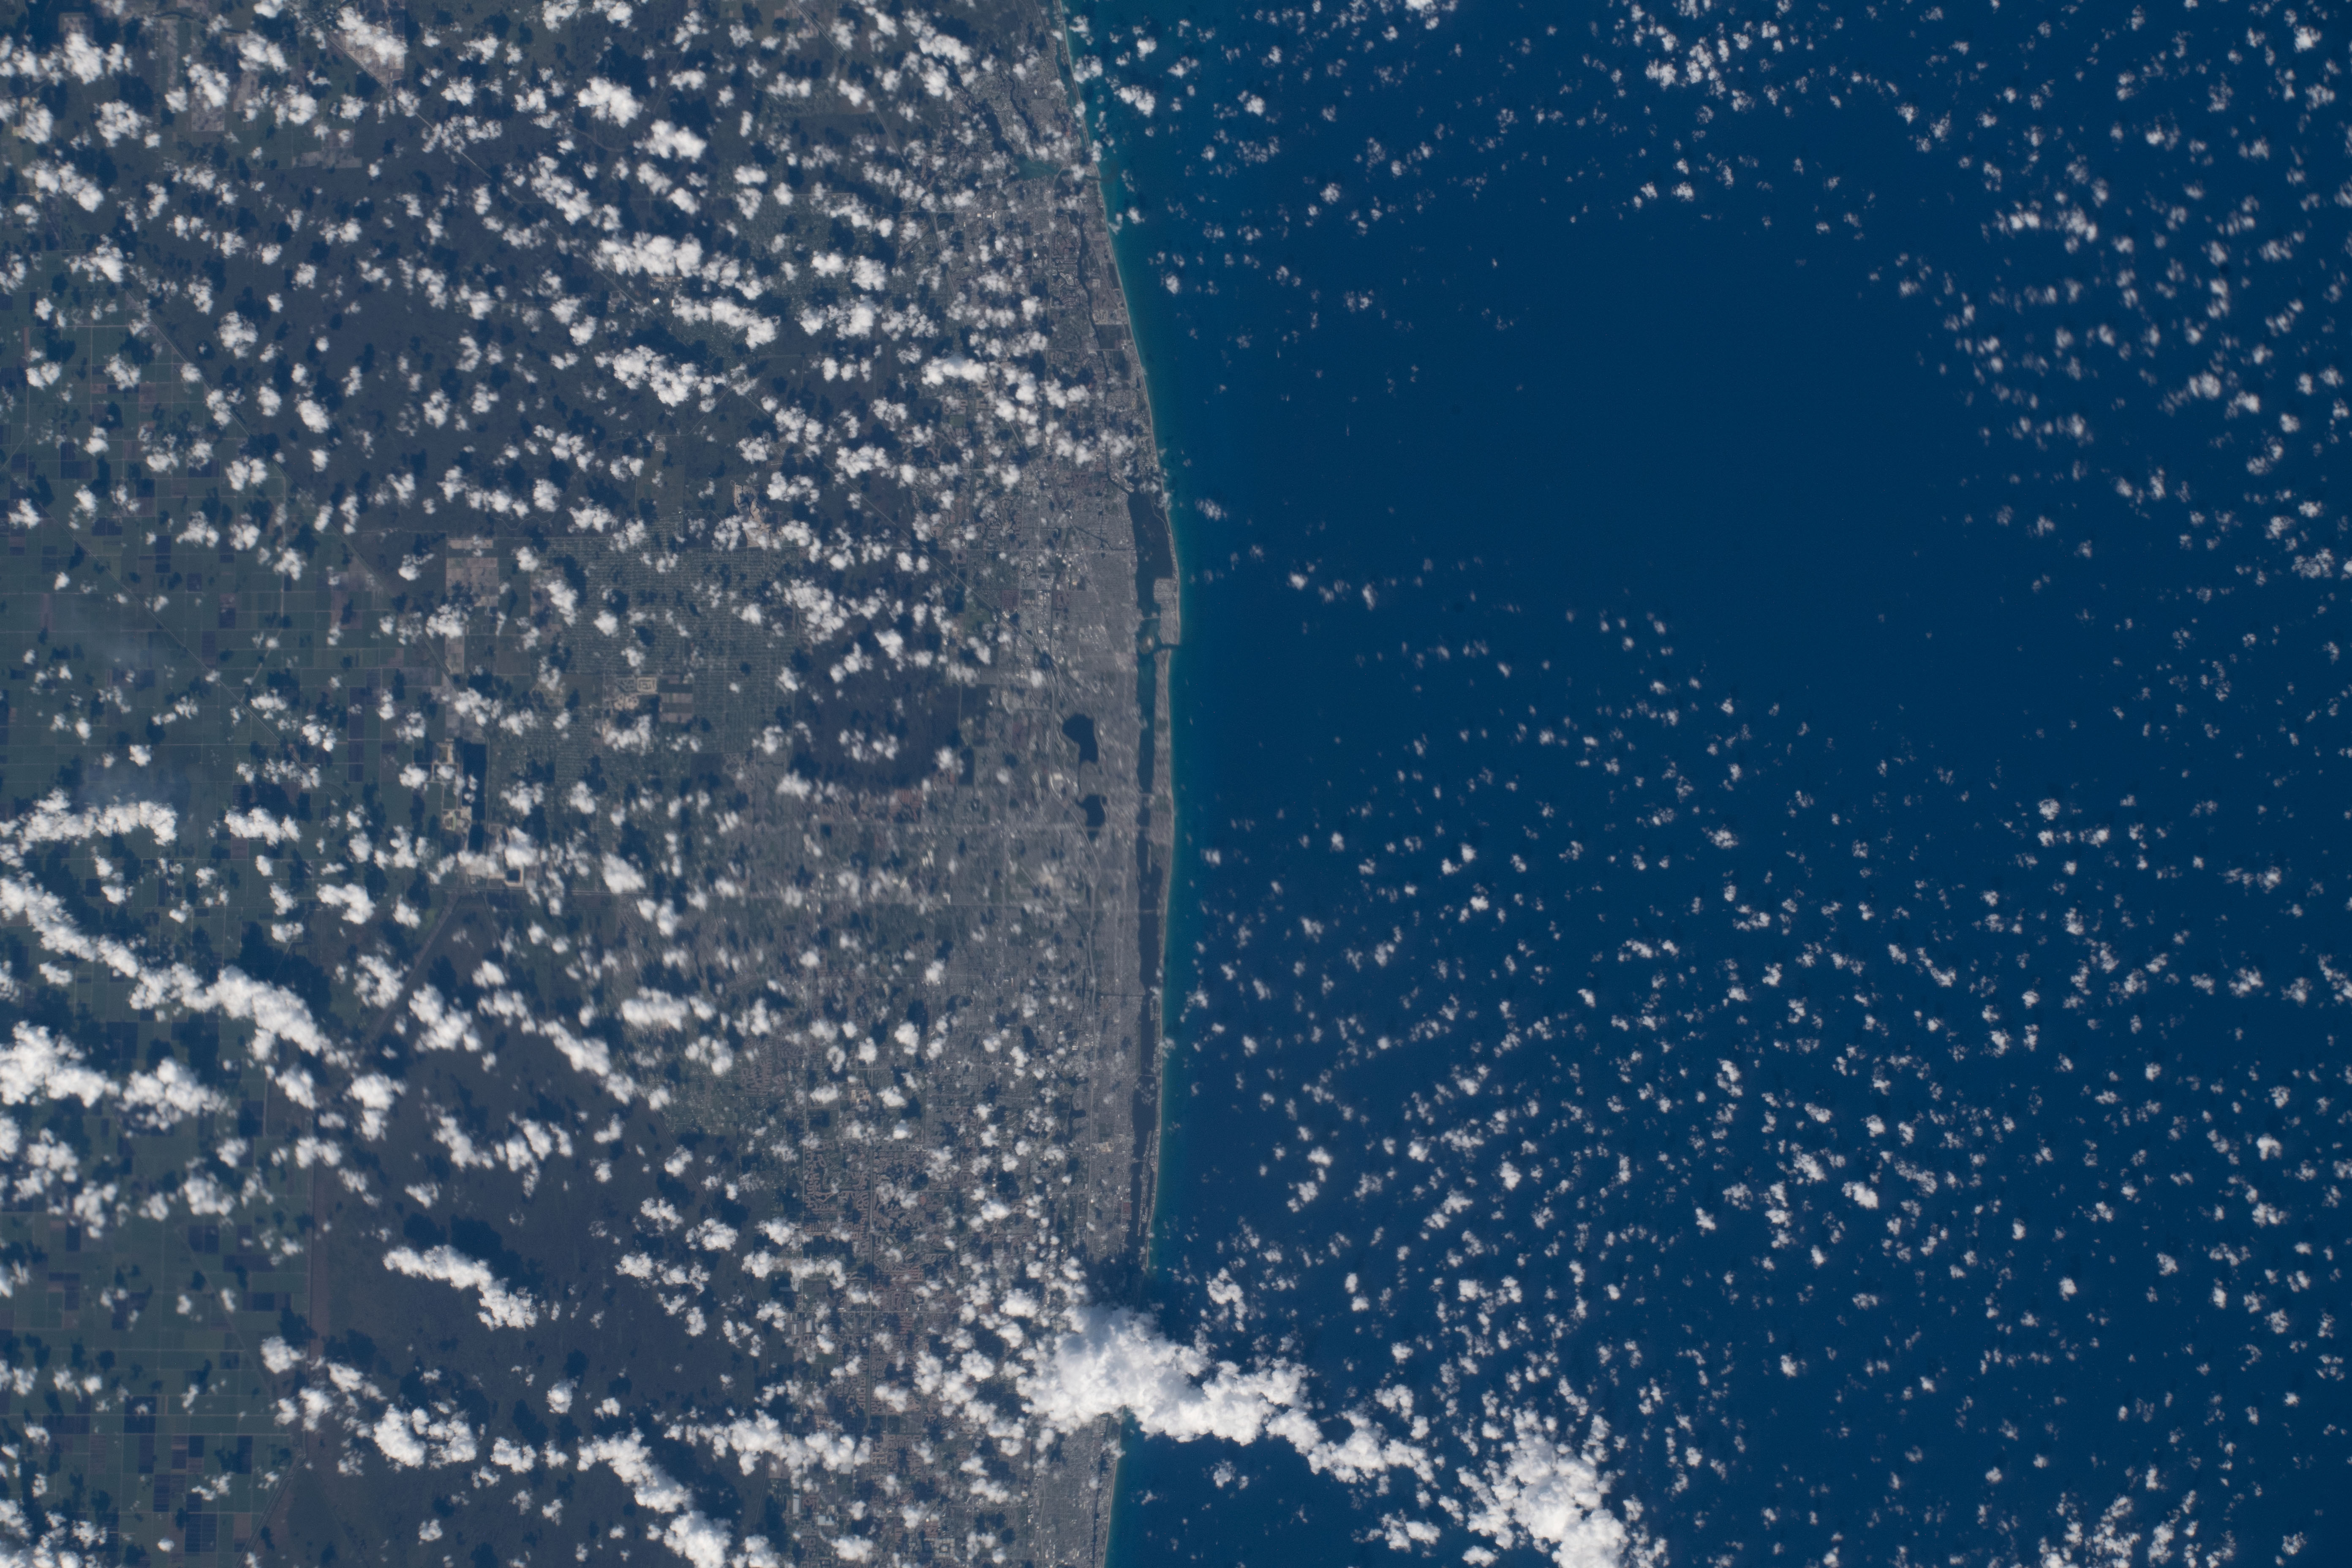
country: USA-FLORIDA
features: WEST PALM BEACH, ARTHUR R. MARSHALL LOXAHATCHEE NATIONAL WILDLIFE REFUGE
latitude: 26.7
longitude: -80.0
